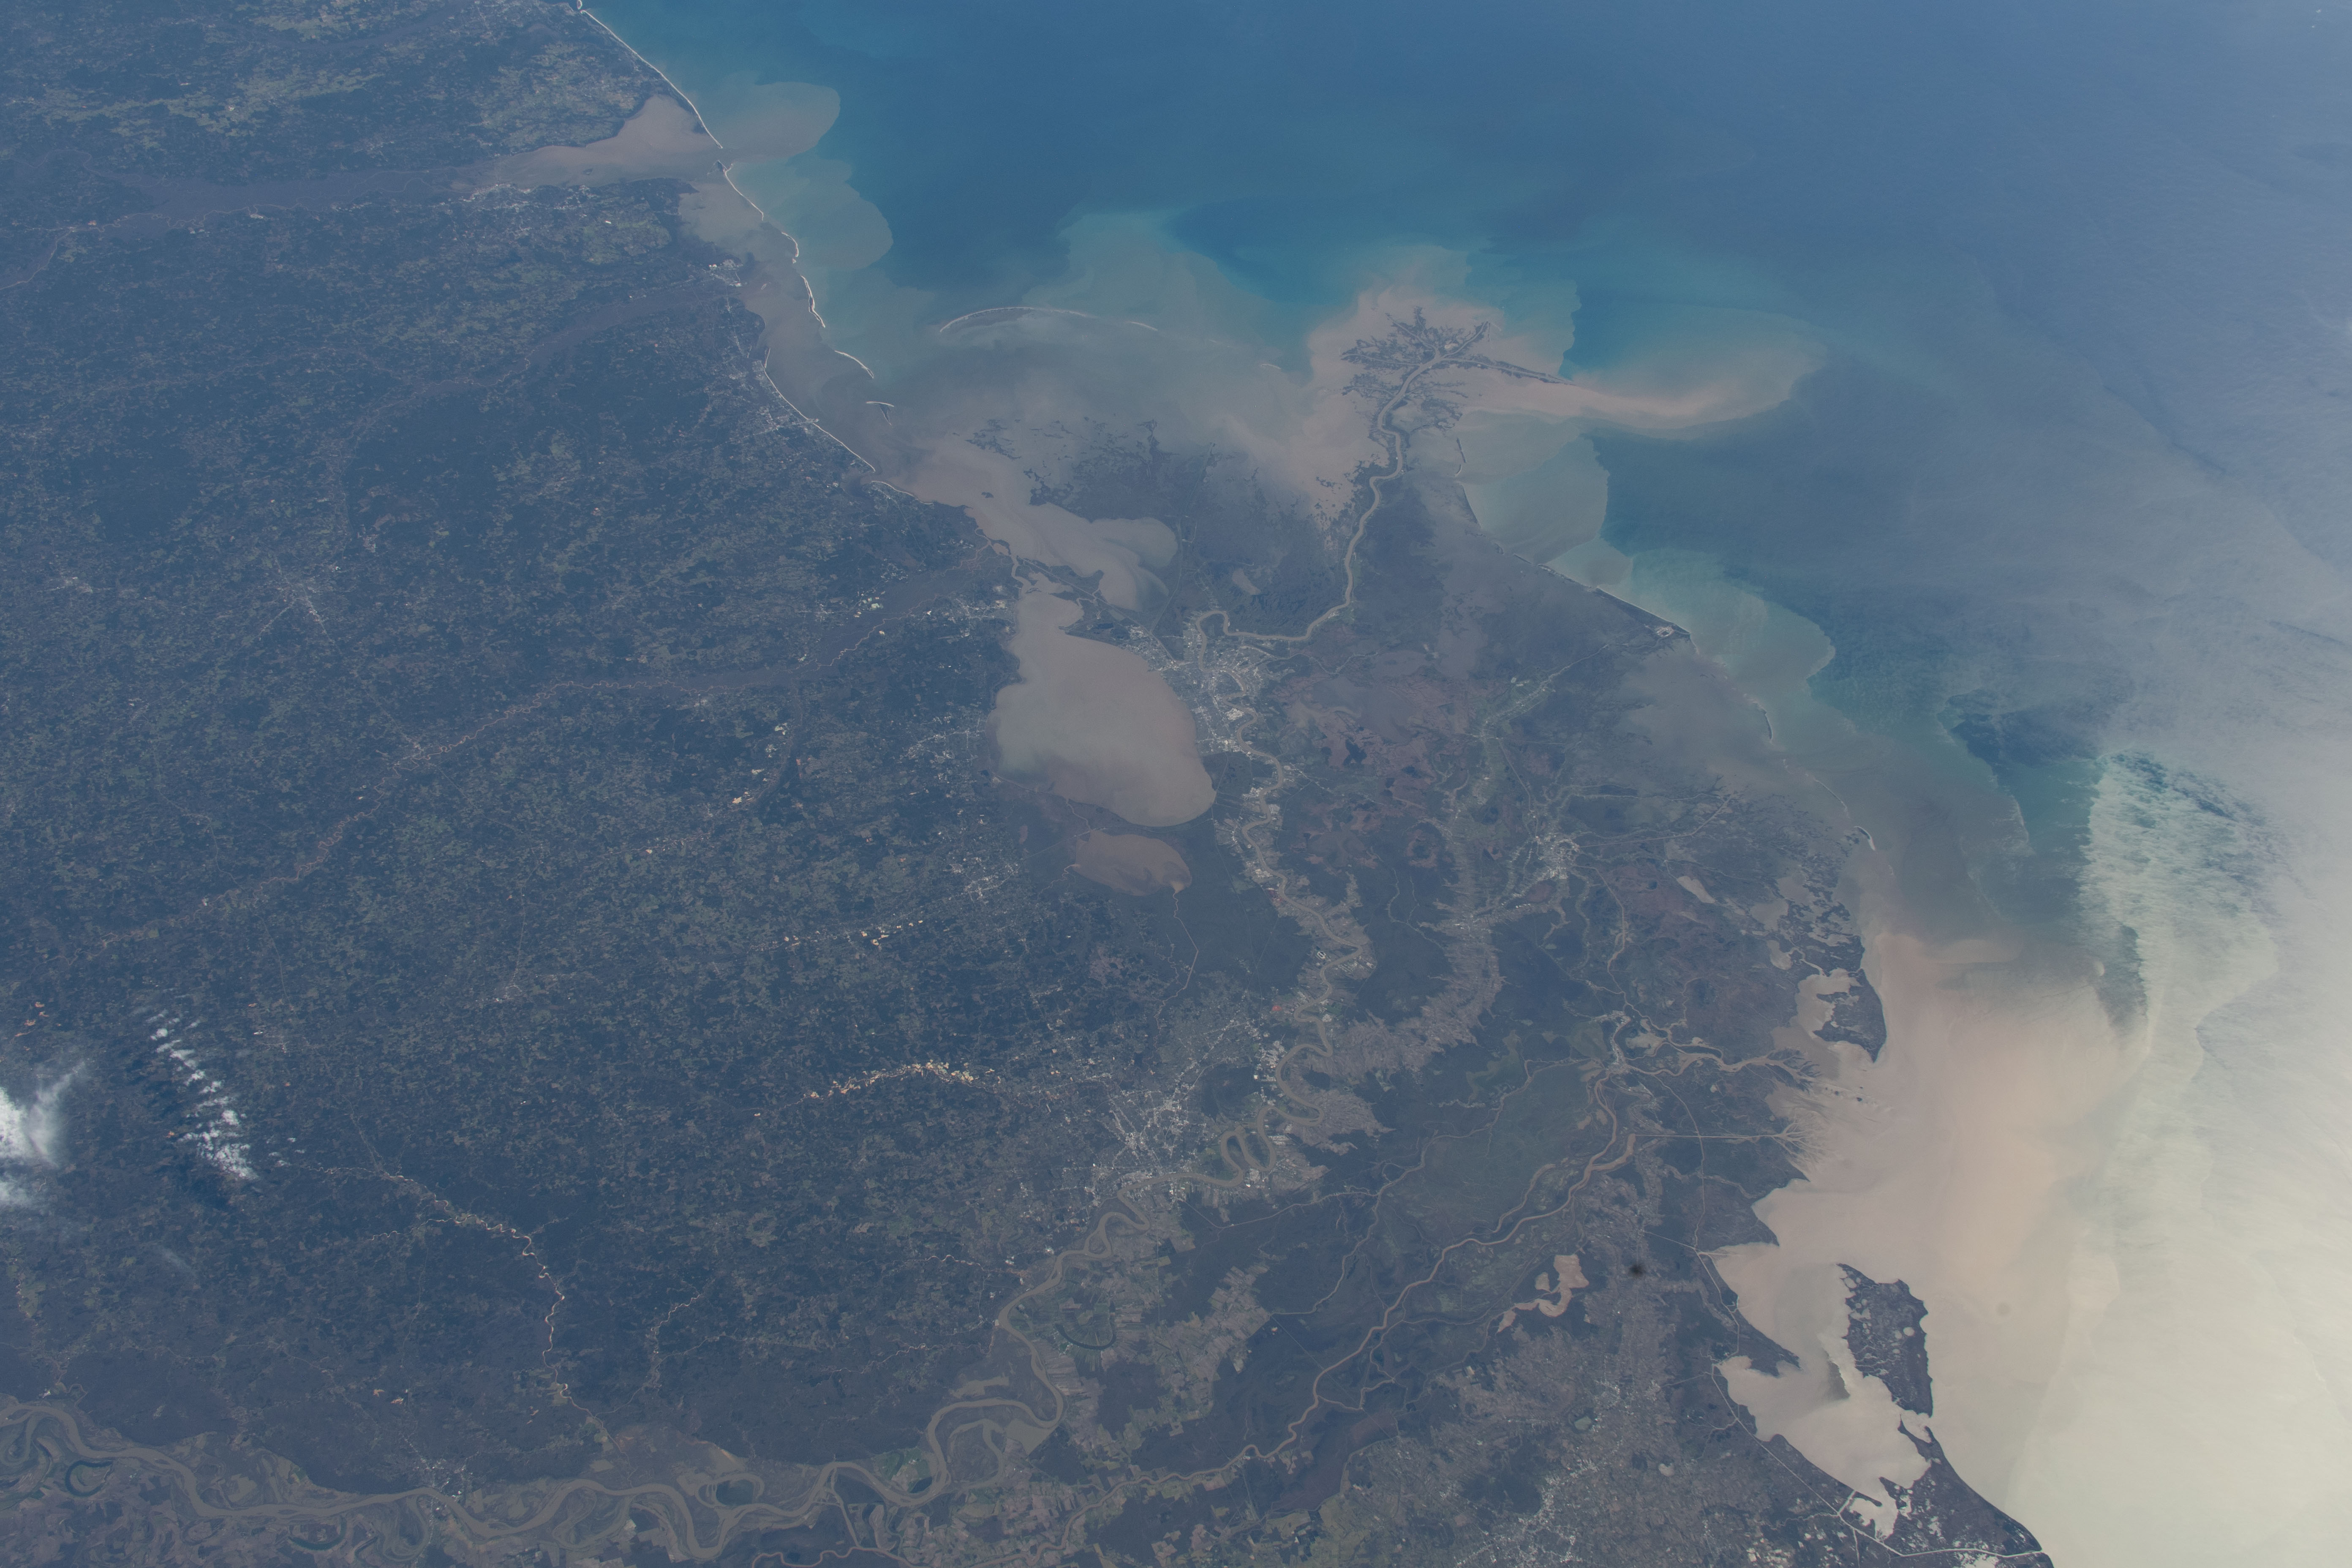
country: USA-LOUISIANA
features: NEW ORLEANS, BATON ROUGE, LAKE PONTCHARTRAIN, GULFPORT, GULF OF MEXICO, CHANDELEUR SOUND, MOBILE, PENSACOLA, PANAMA CITY, TALLAHASSEE
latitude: 30.0
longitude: -89.5
